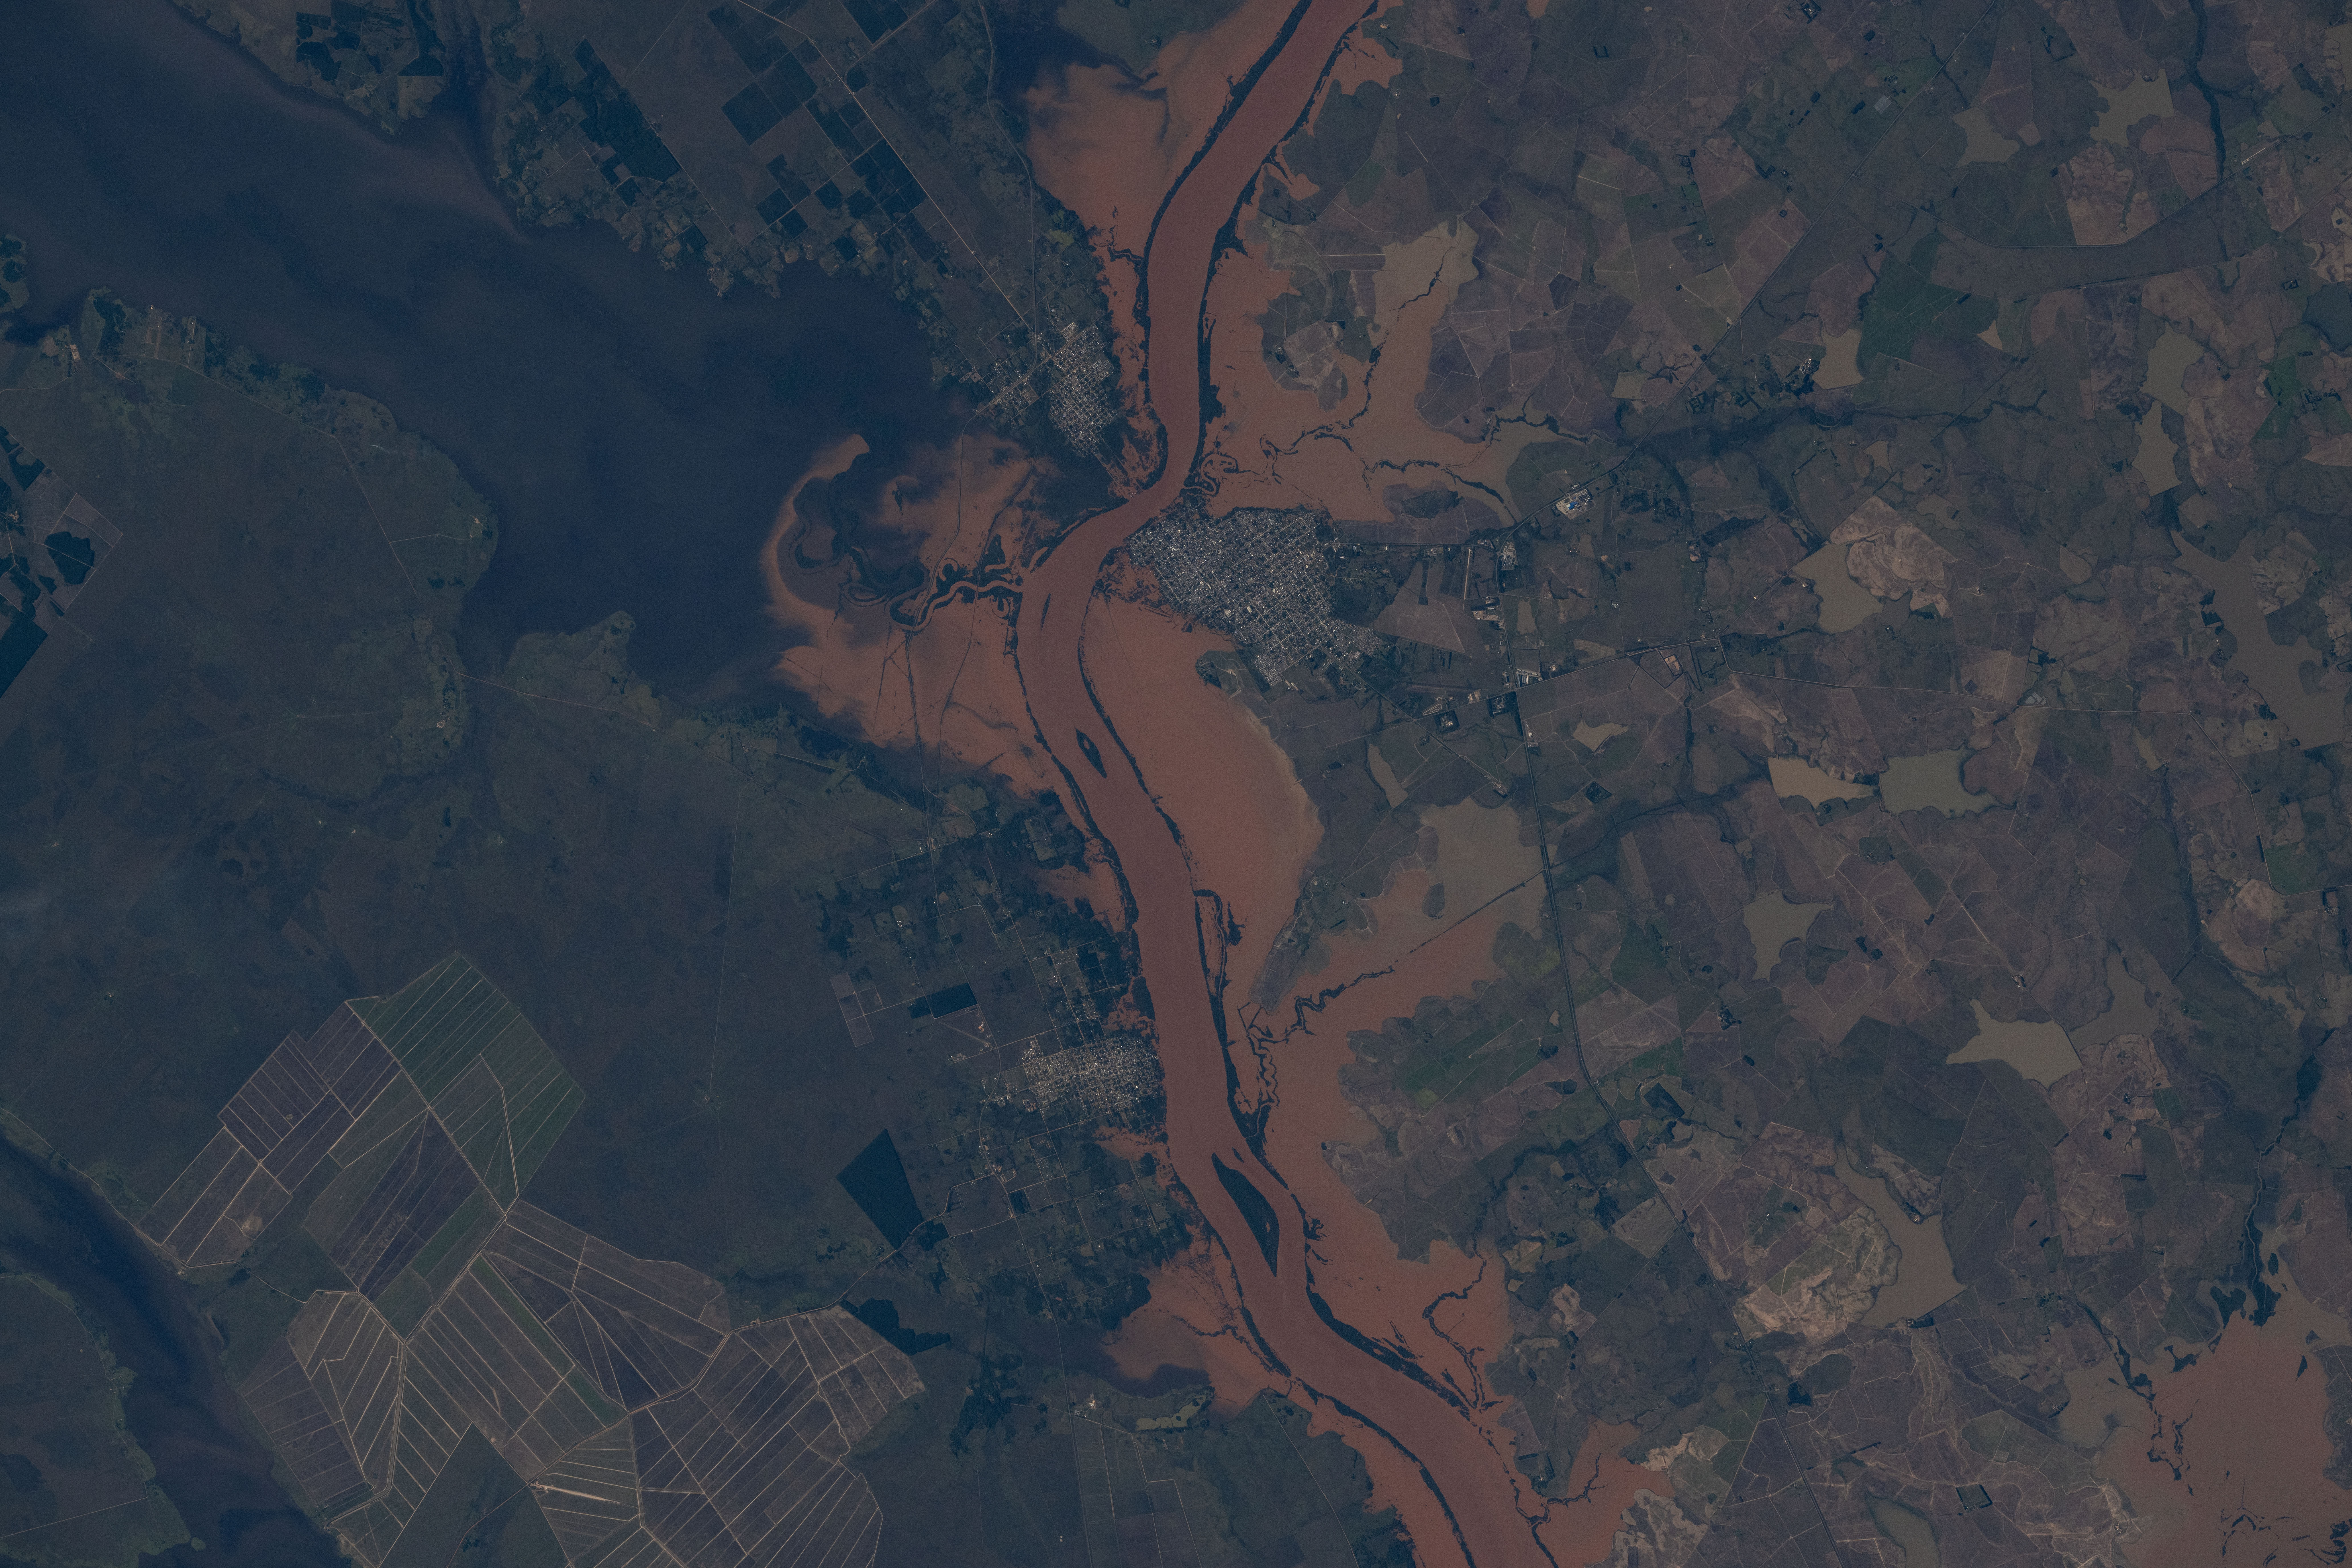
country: ARGENTINA
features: FLOODING, URUGUAY RIVER, ITAQUI, ALVEAR
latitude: -29.1
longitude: -56.5
